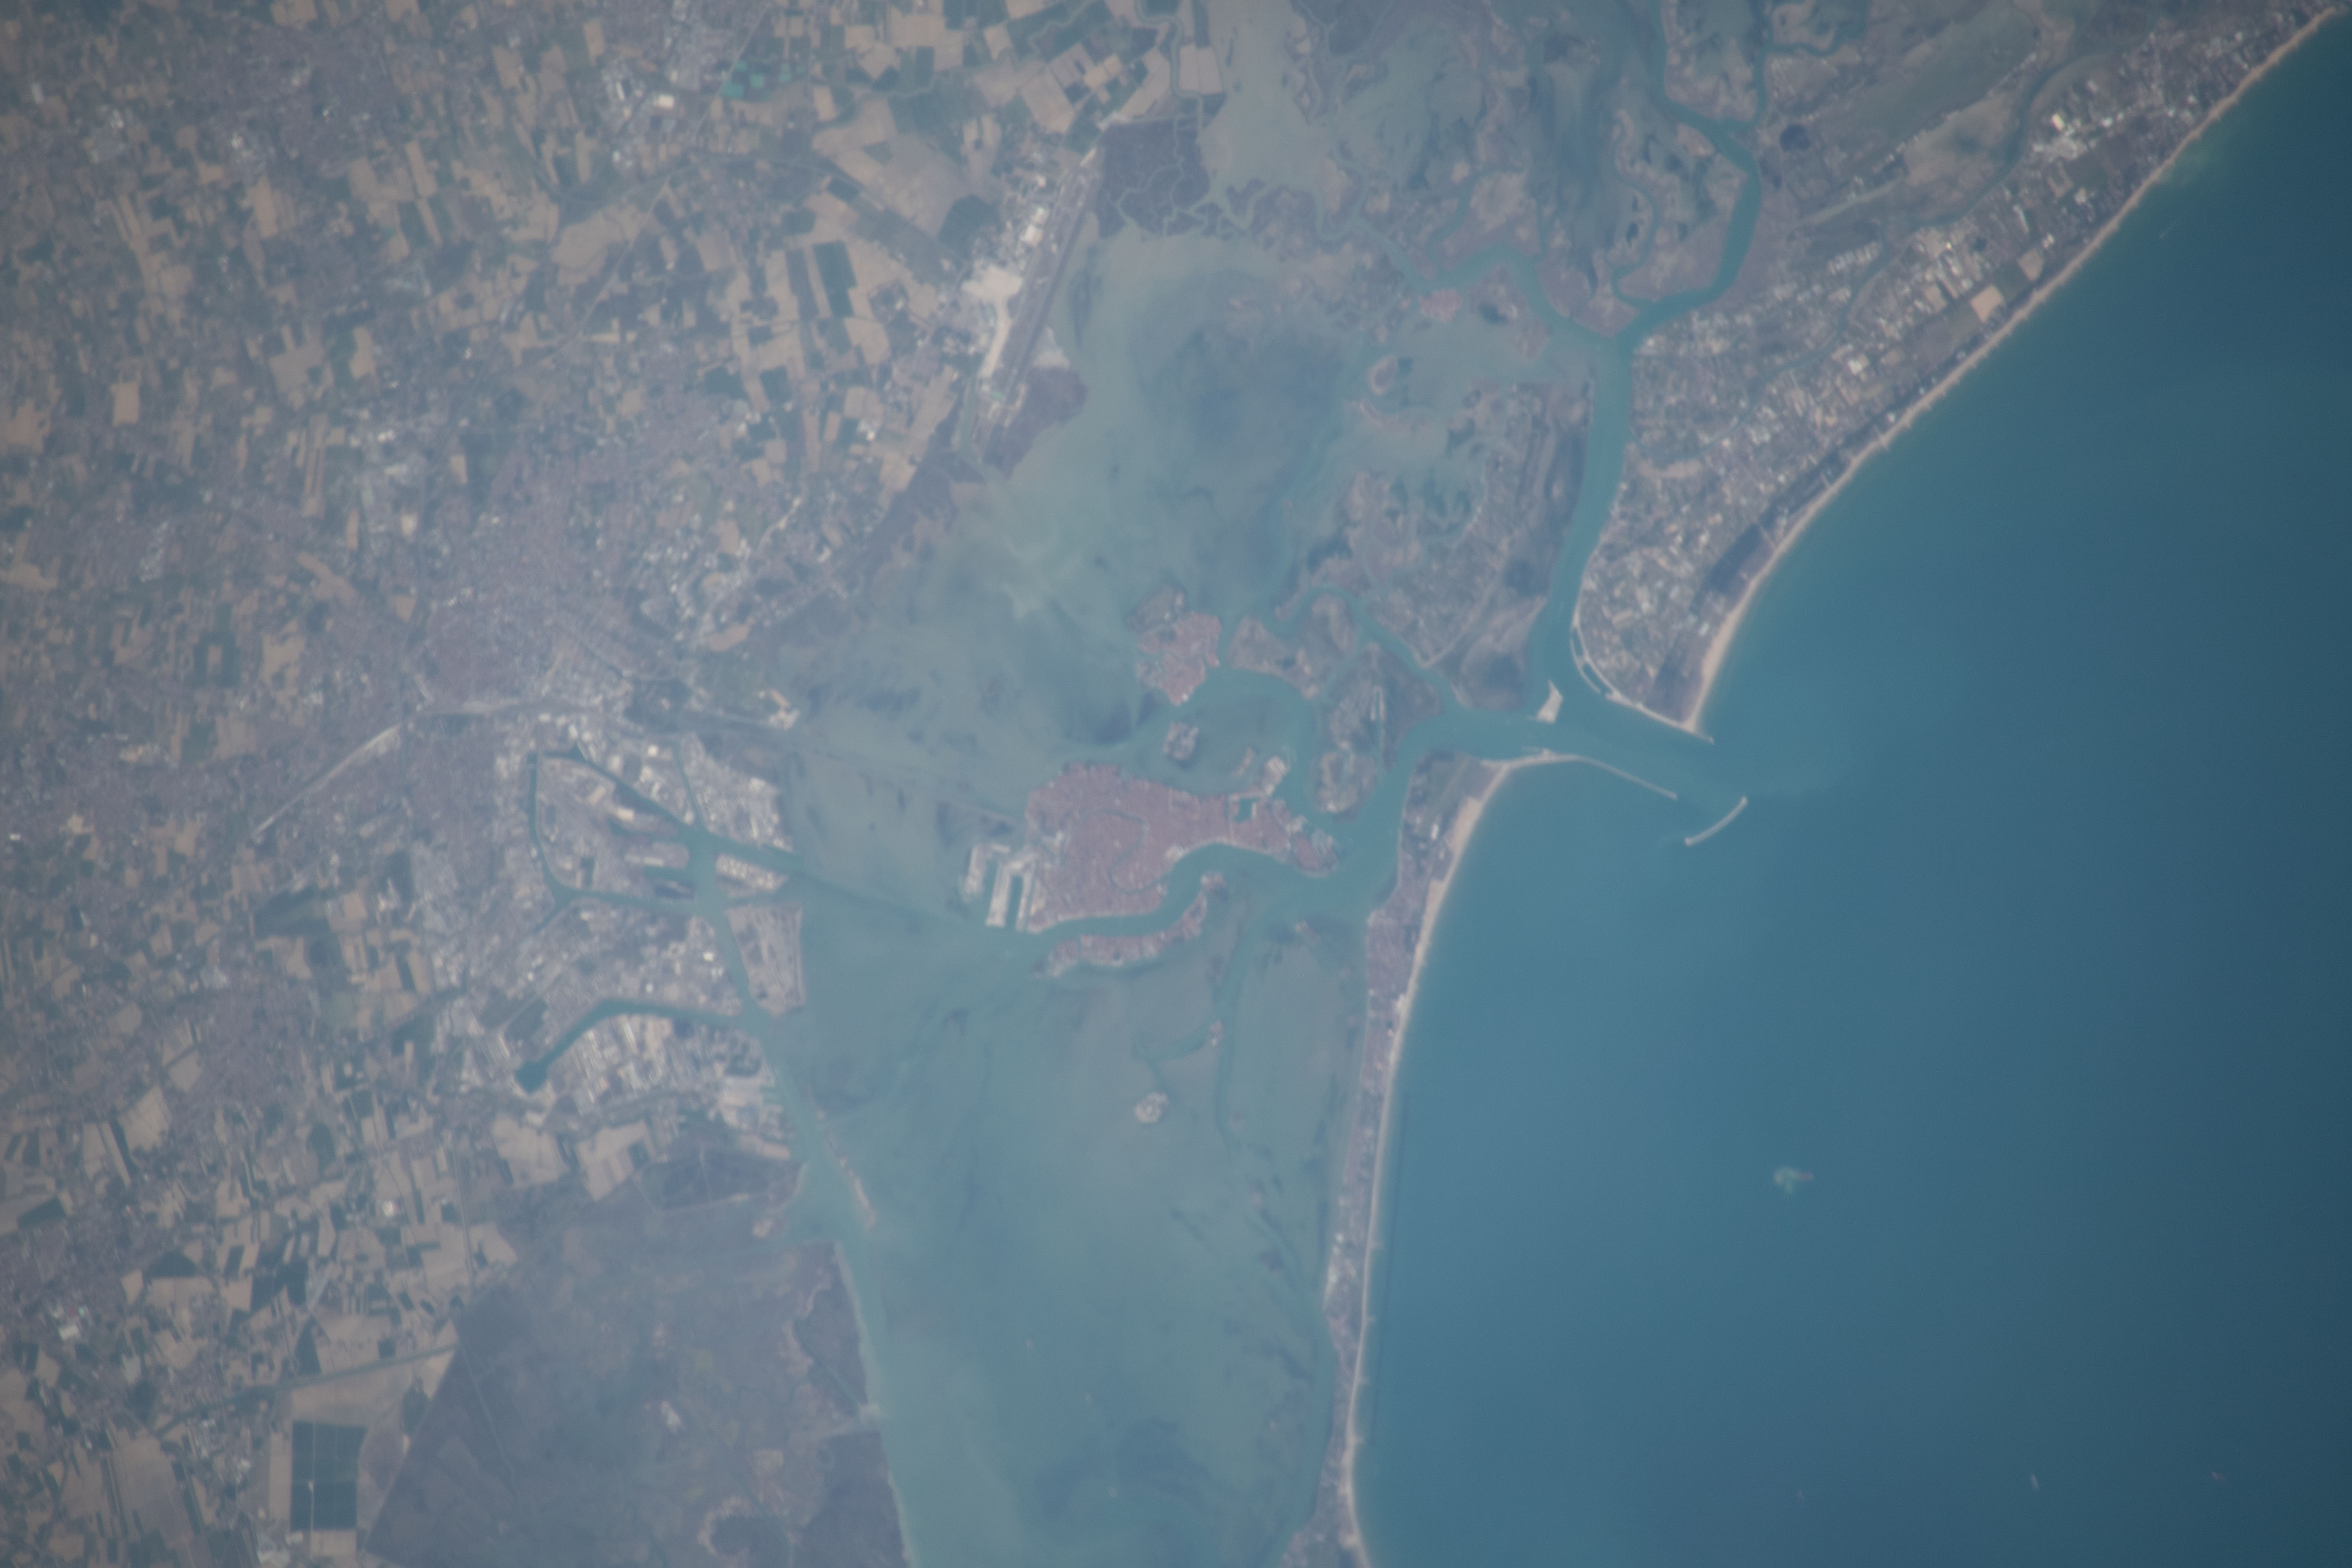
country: ITALY
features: VENICE, VENETIAN LAGOON, LIDO
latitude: 45.4
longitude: 12.3
